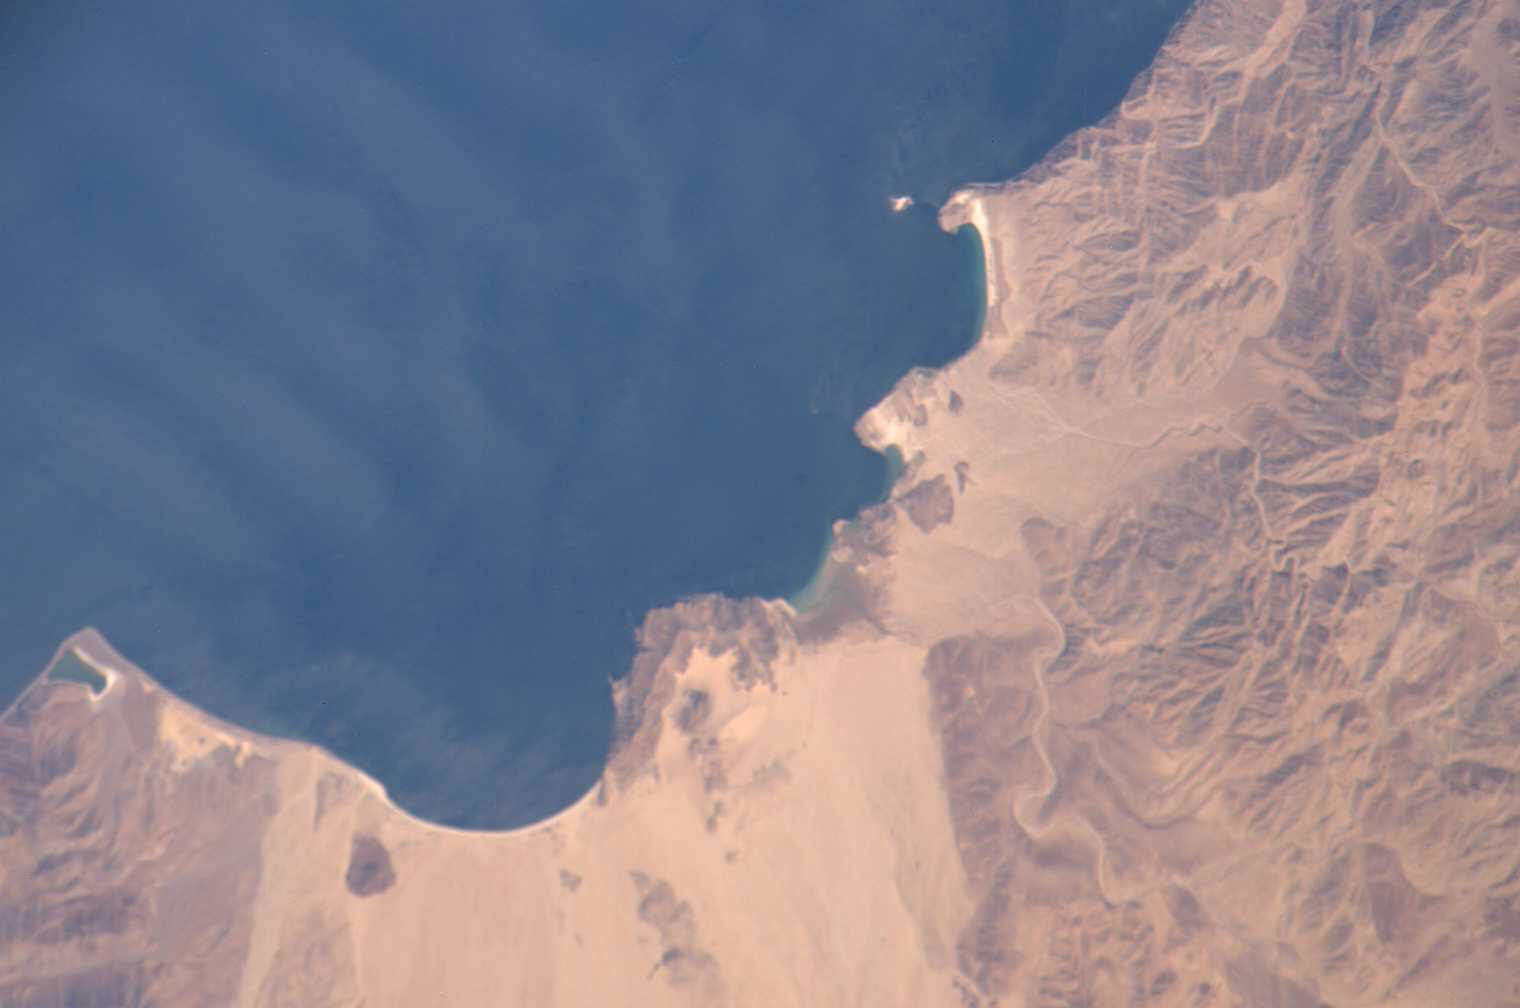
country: MEXICO
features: BAJA CALIFORNIA, WAVE PATTERNS
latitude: 29.2
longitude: -113.6
